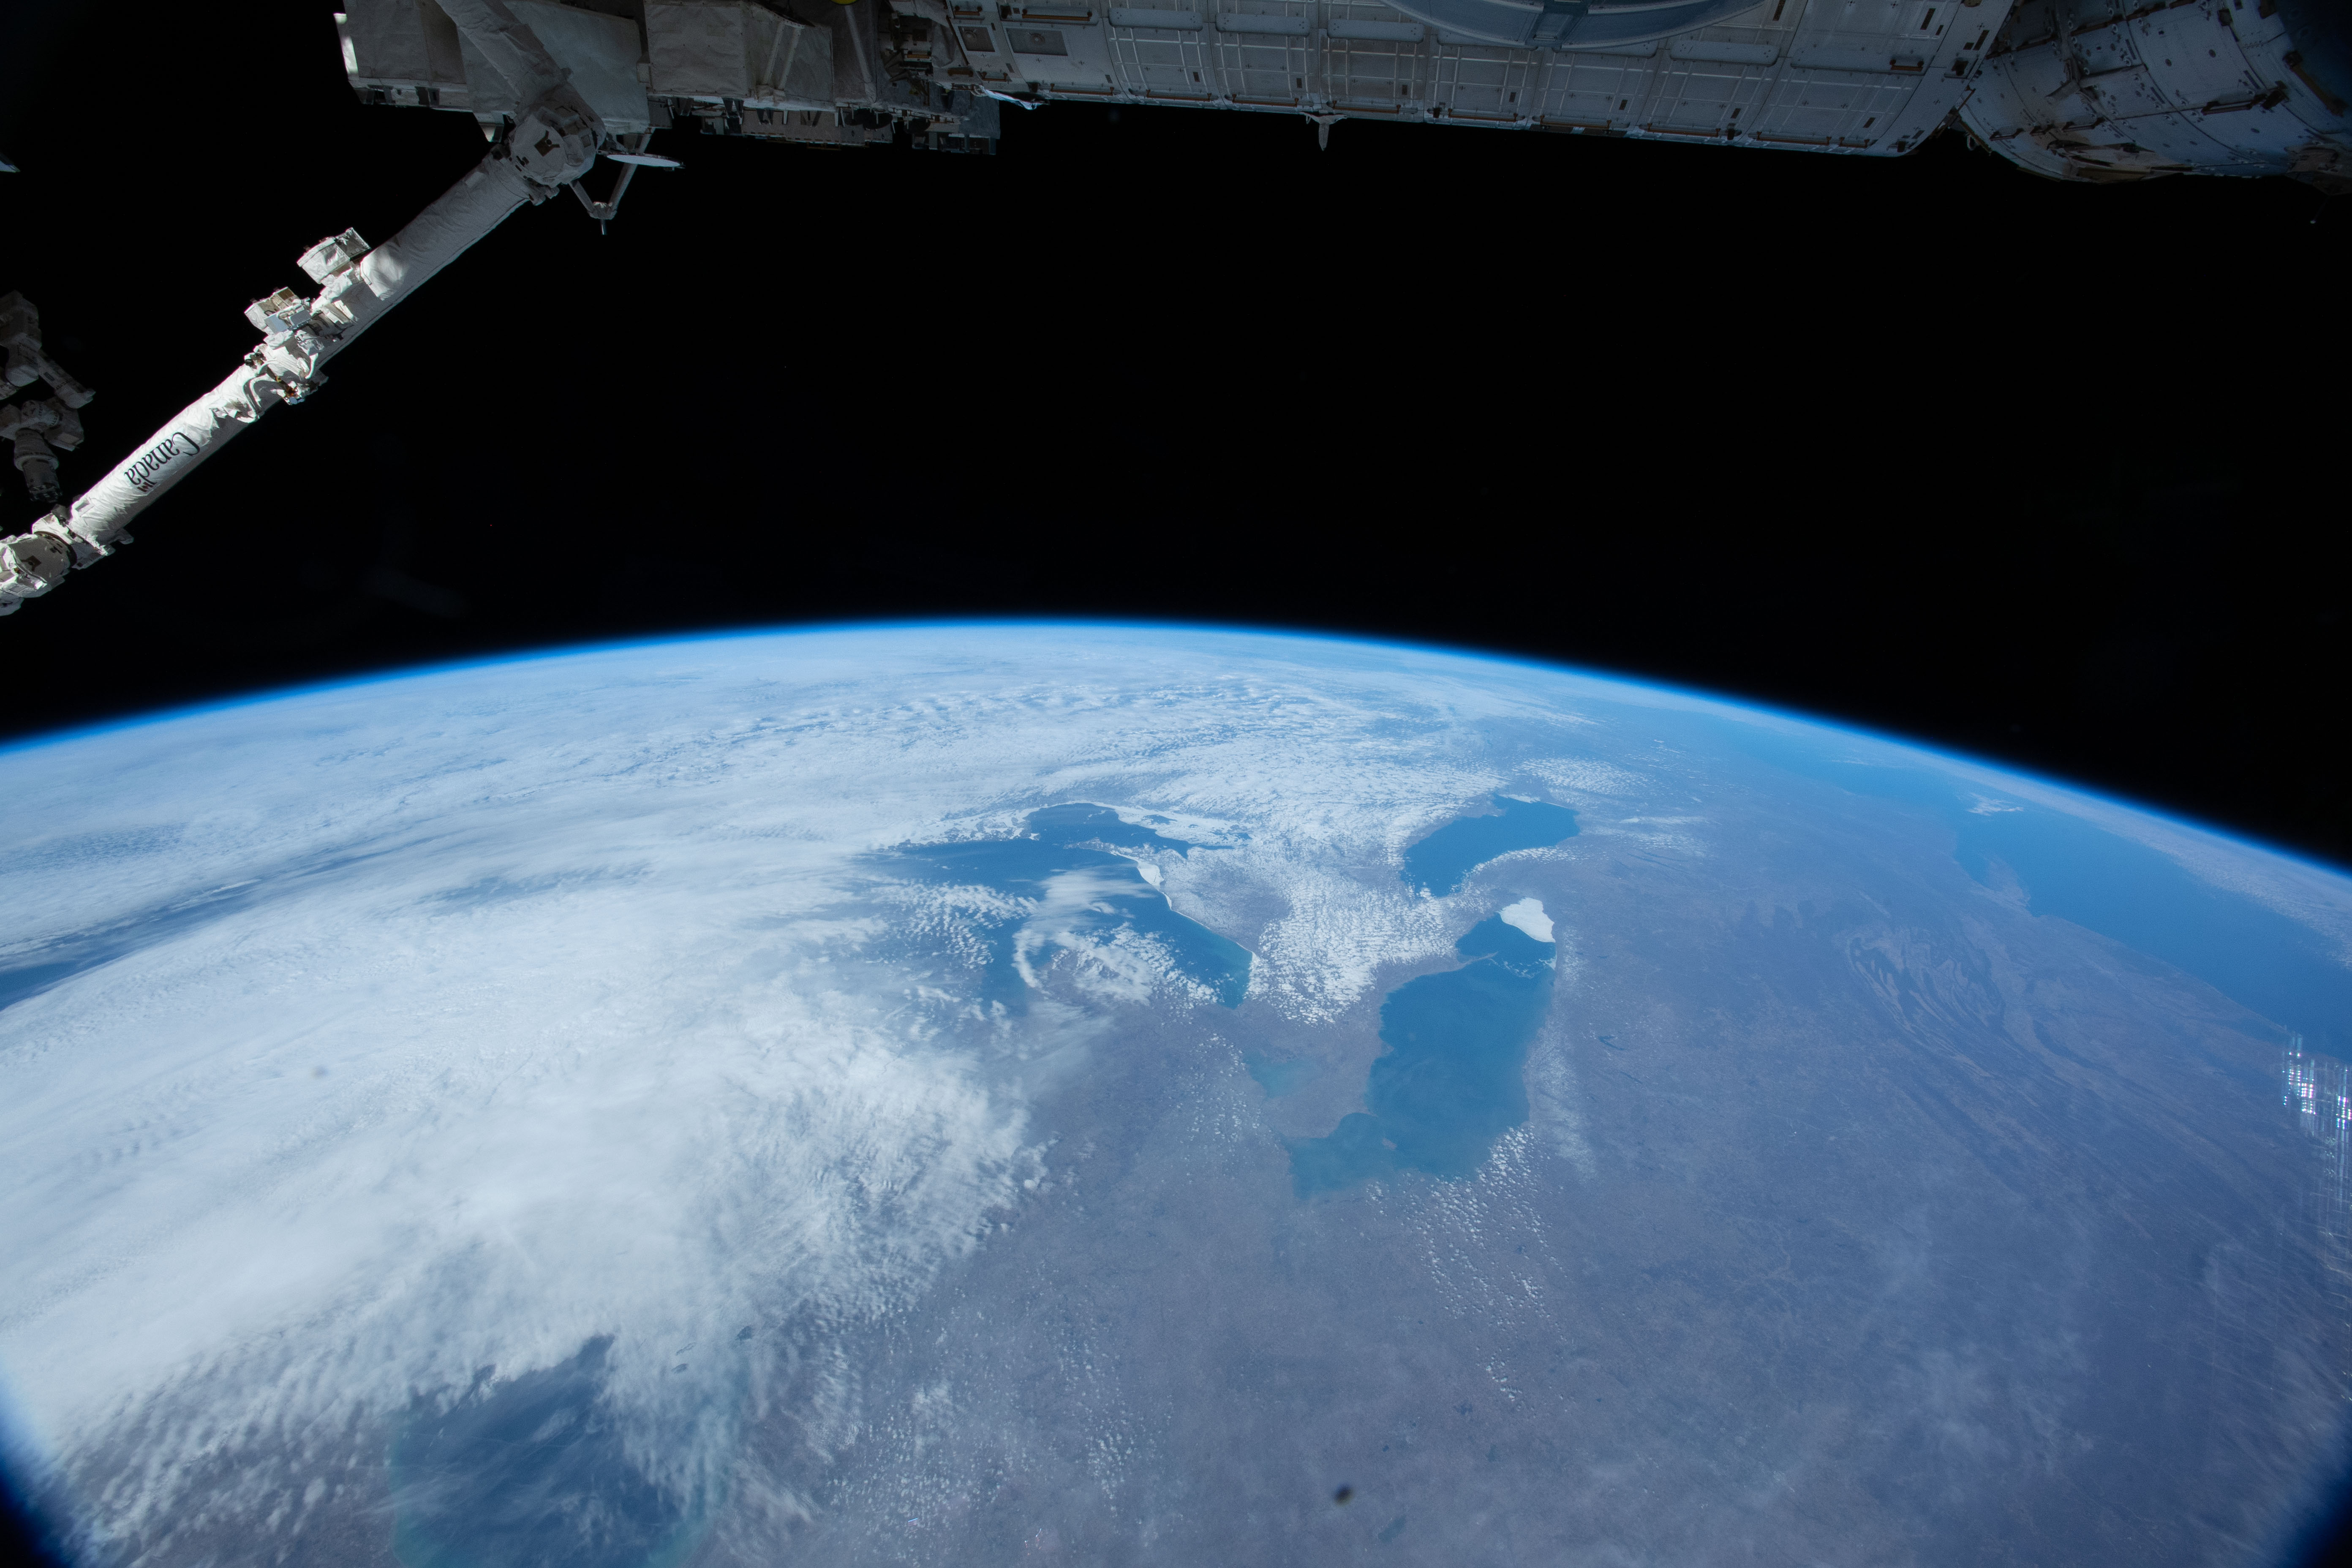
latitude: 42.0
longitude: -85.5
